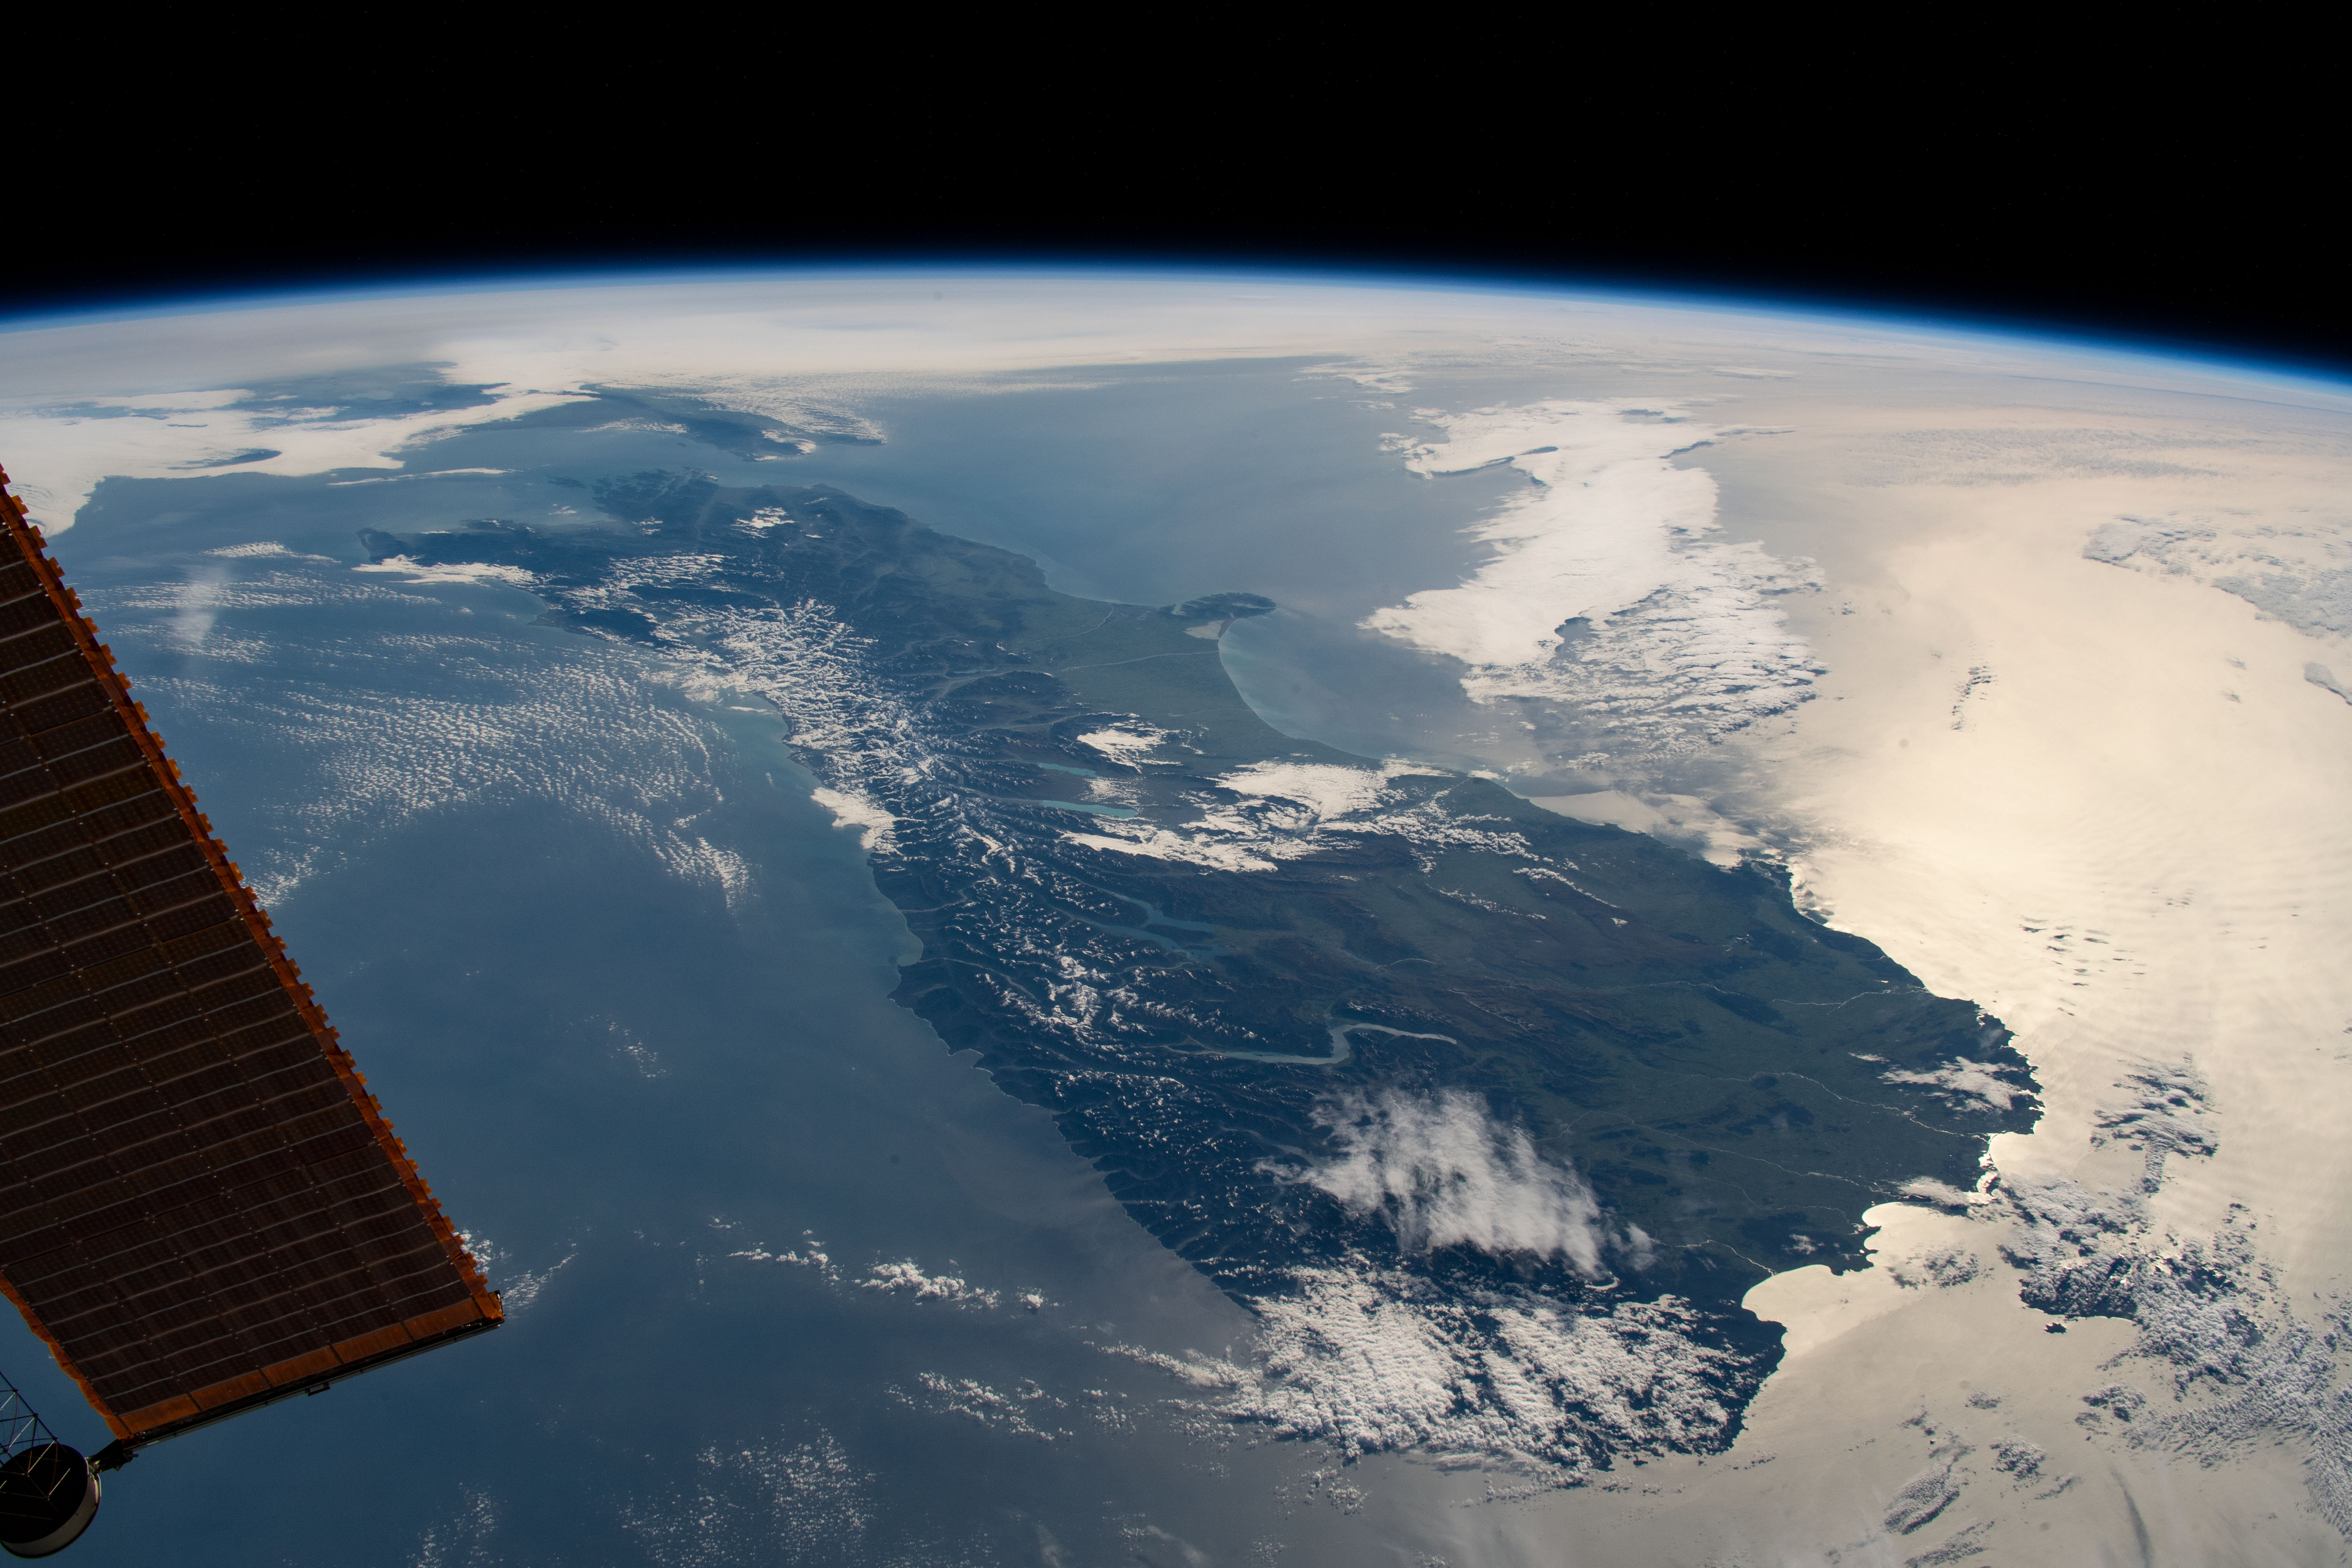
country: NEW ZEALAND-SI
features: SOUTH ISLAND, SOUTHERN ALPS MOUNTAINS, LAKE WAKATIPU
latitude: -44.5
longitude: 170.5
